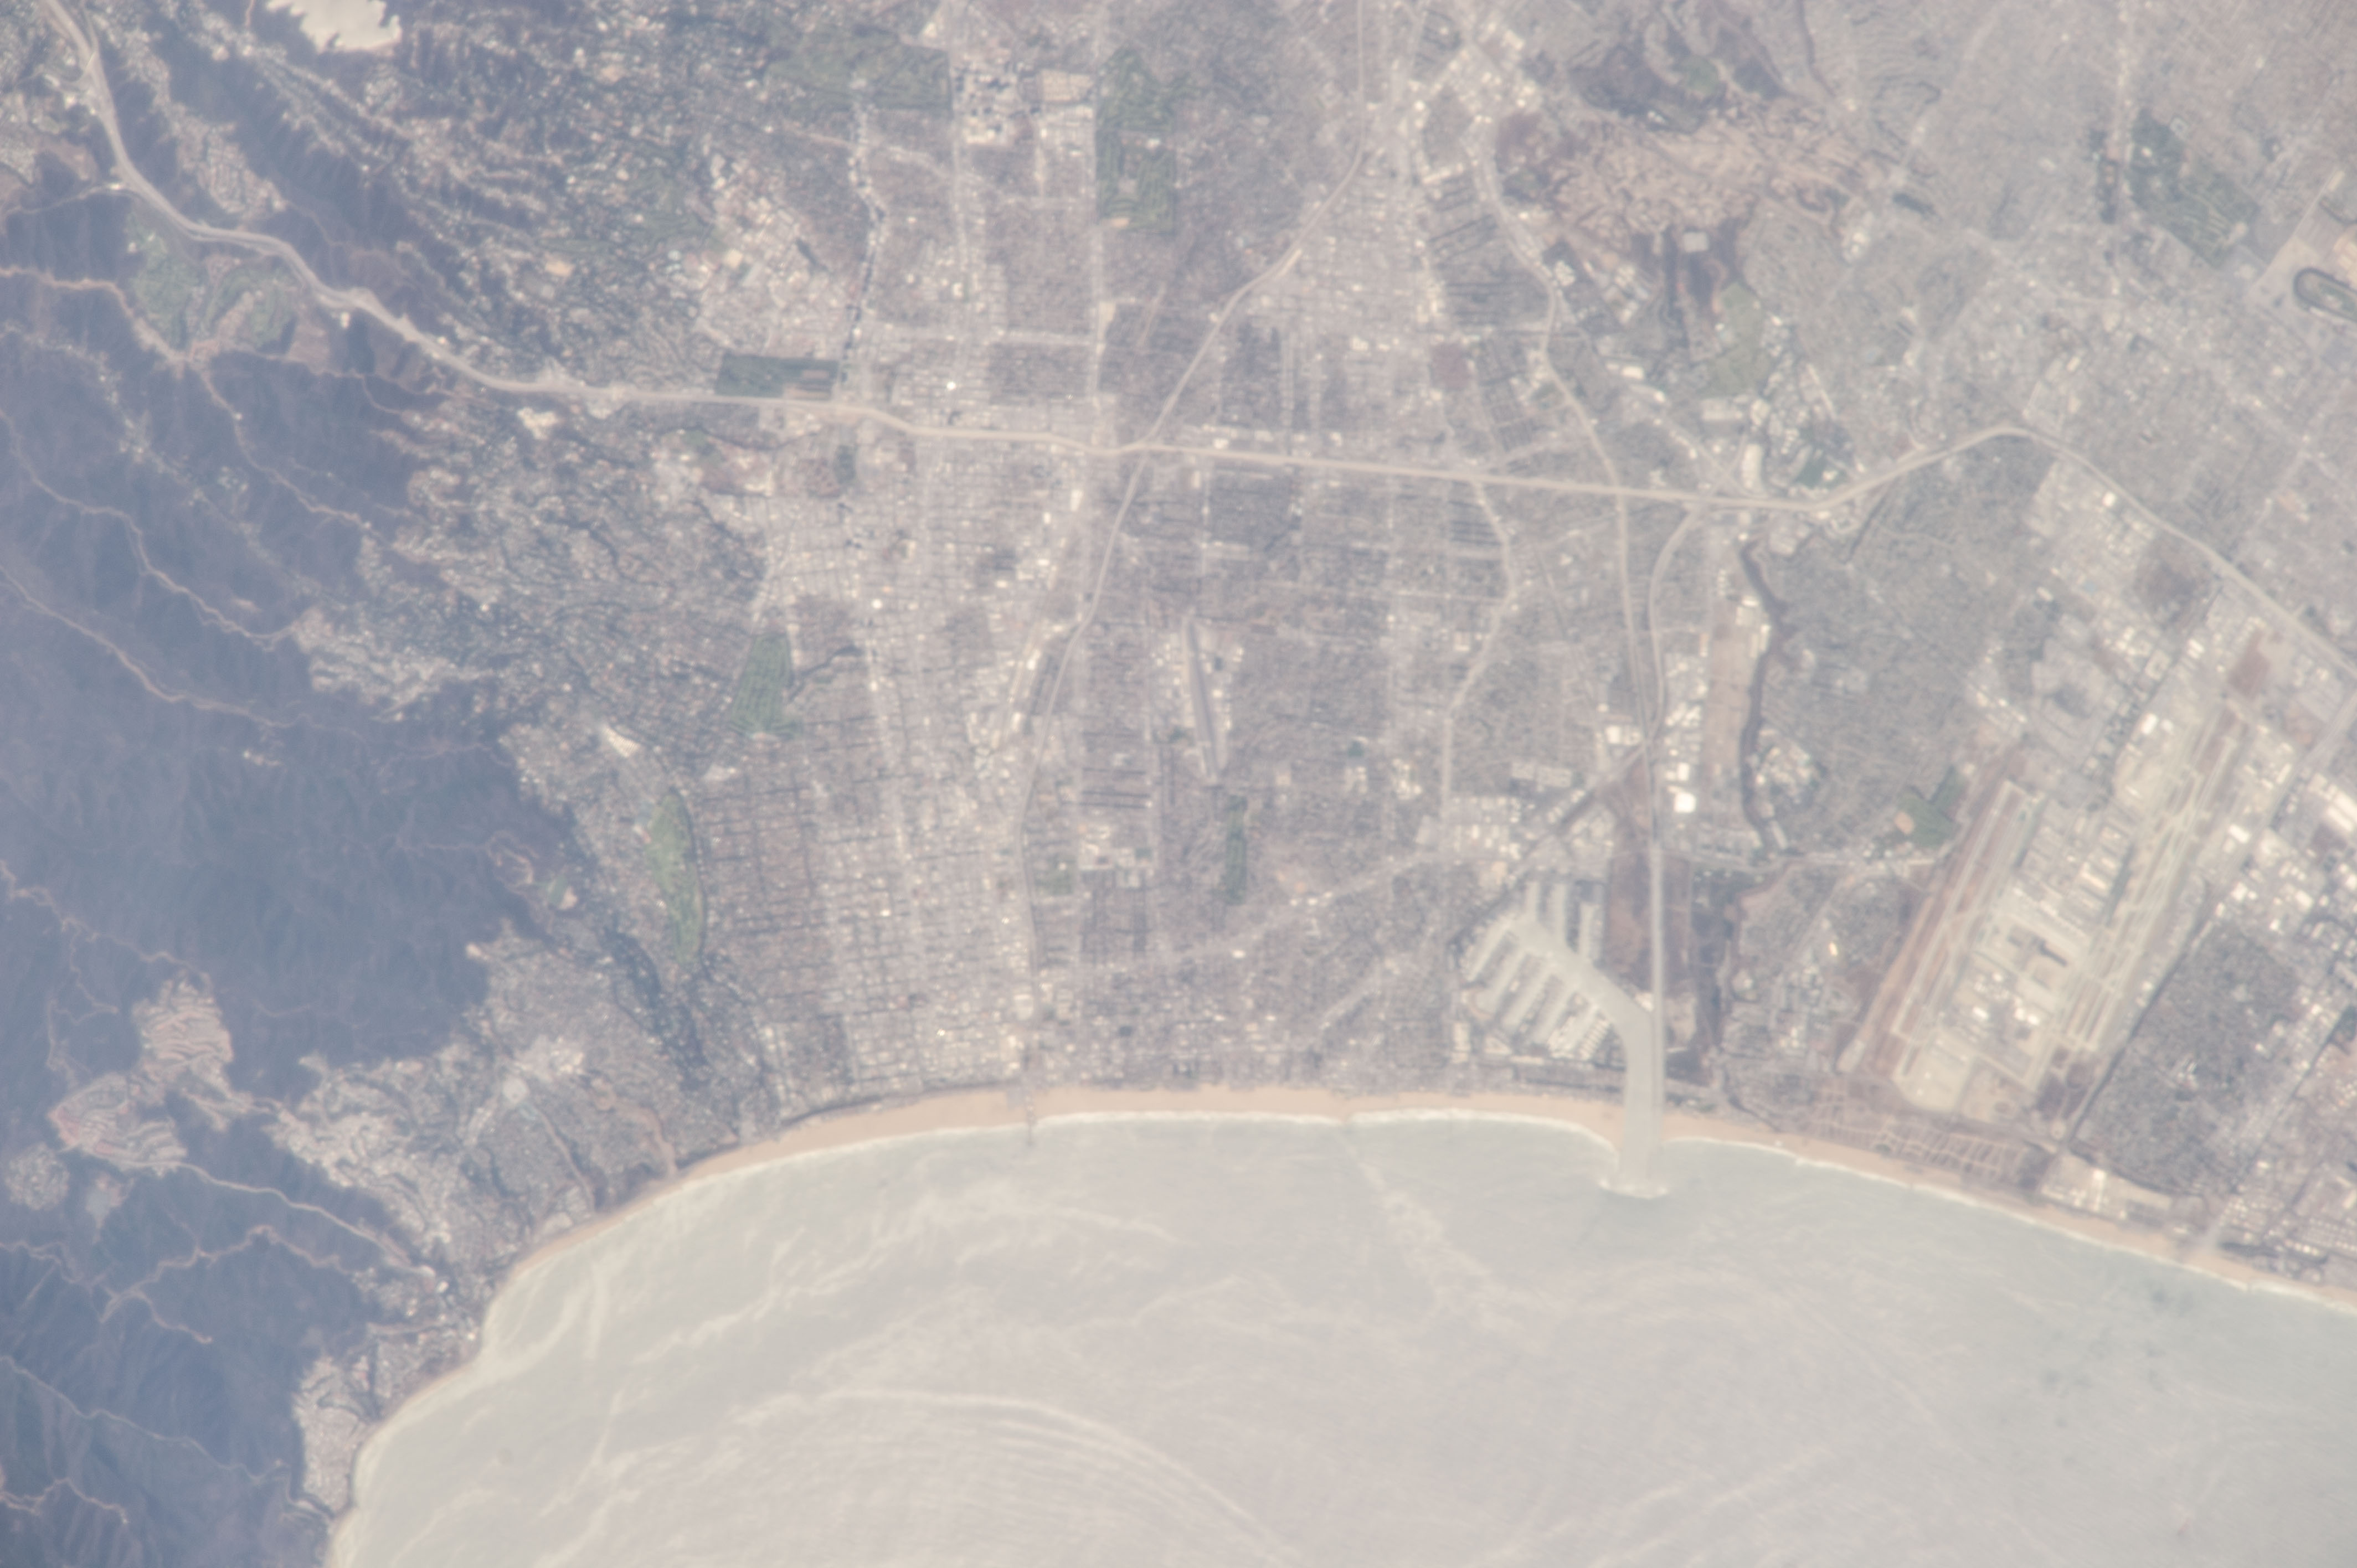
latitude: 34.0
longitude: -118.5
